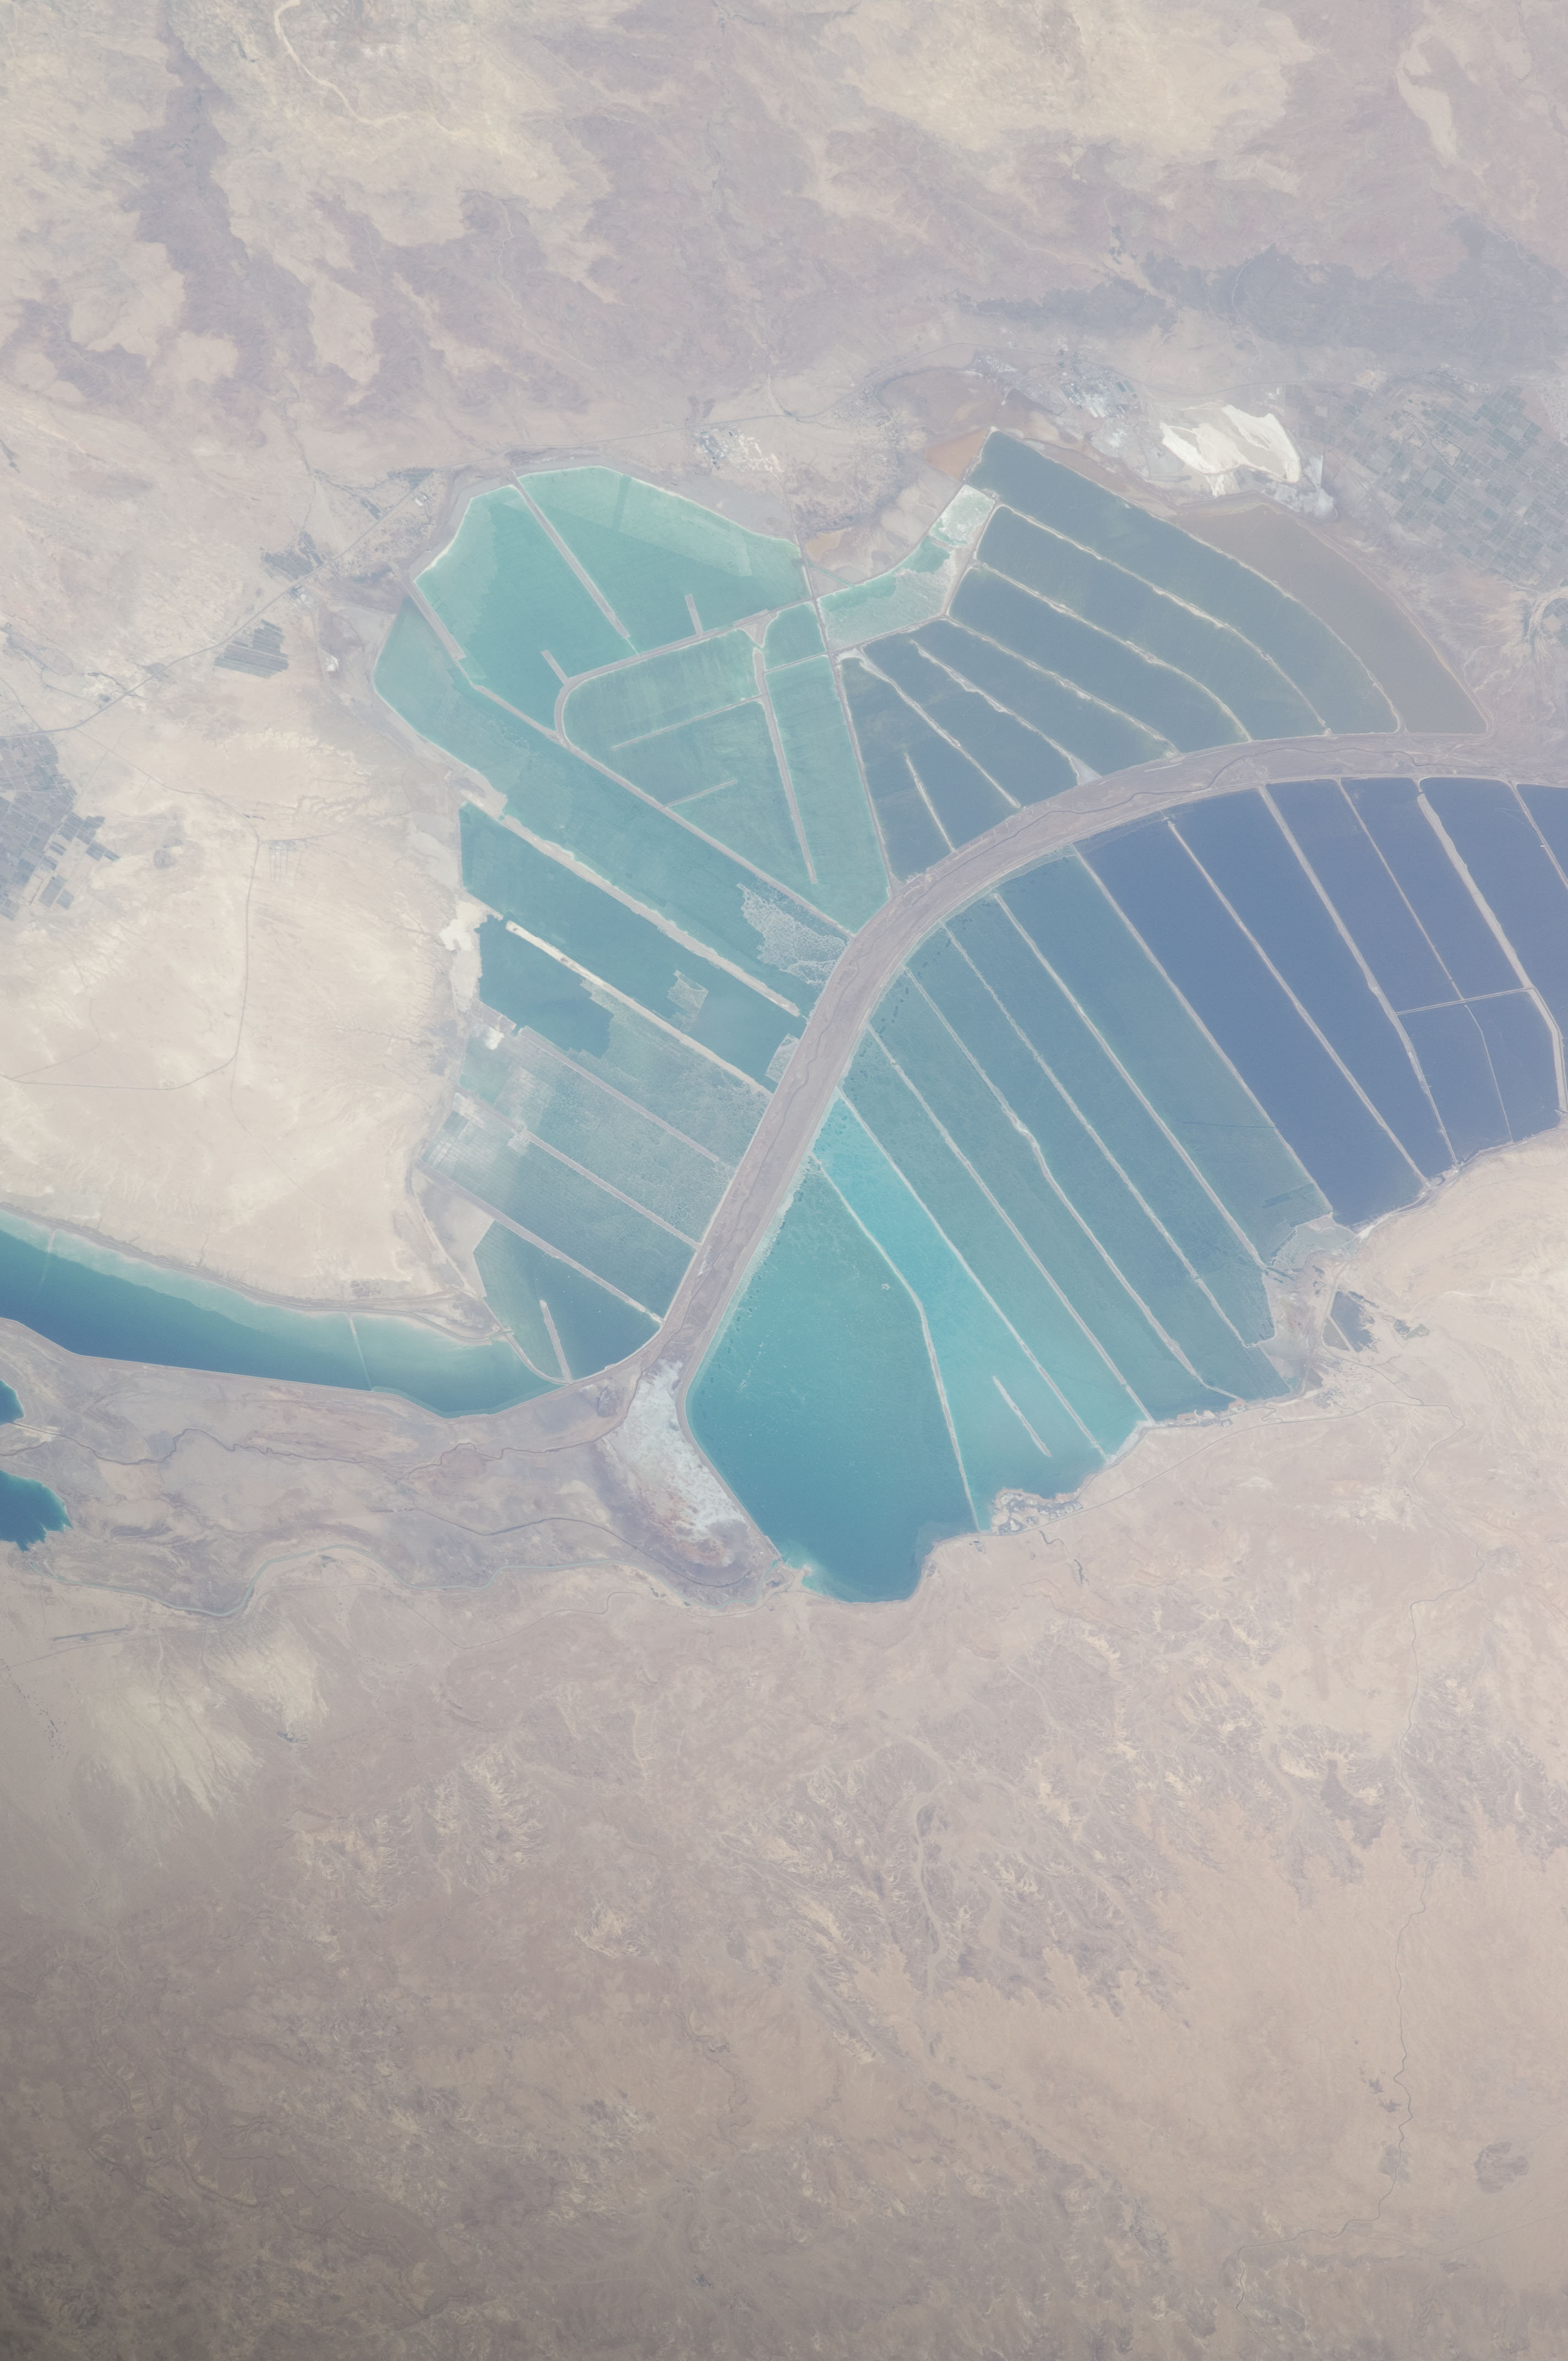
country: ISRAEL
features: AREA S. OF DEAD SEA, SALT WORKS SECTIONS, AGR., ROADS, HILLS, CANAL
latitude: 31.2
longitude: 35.4
